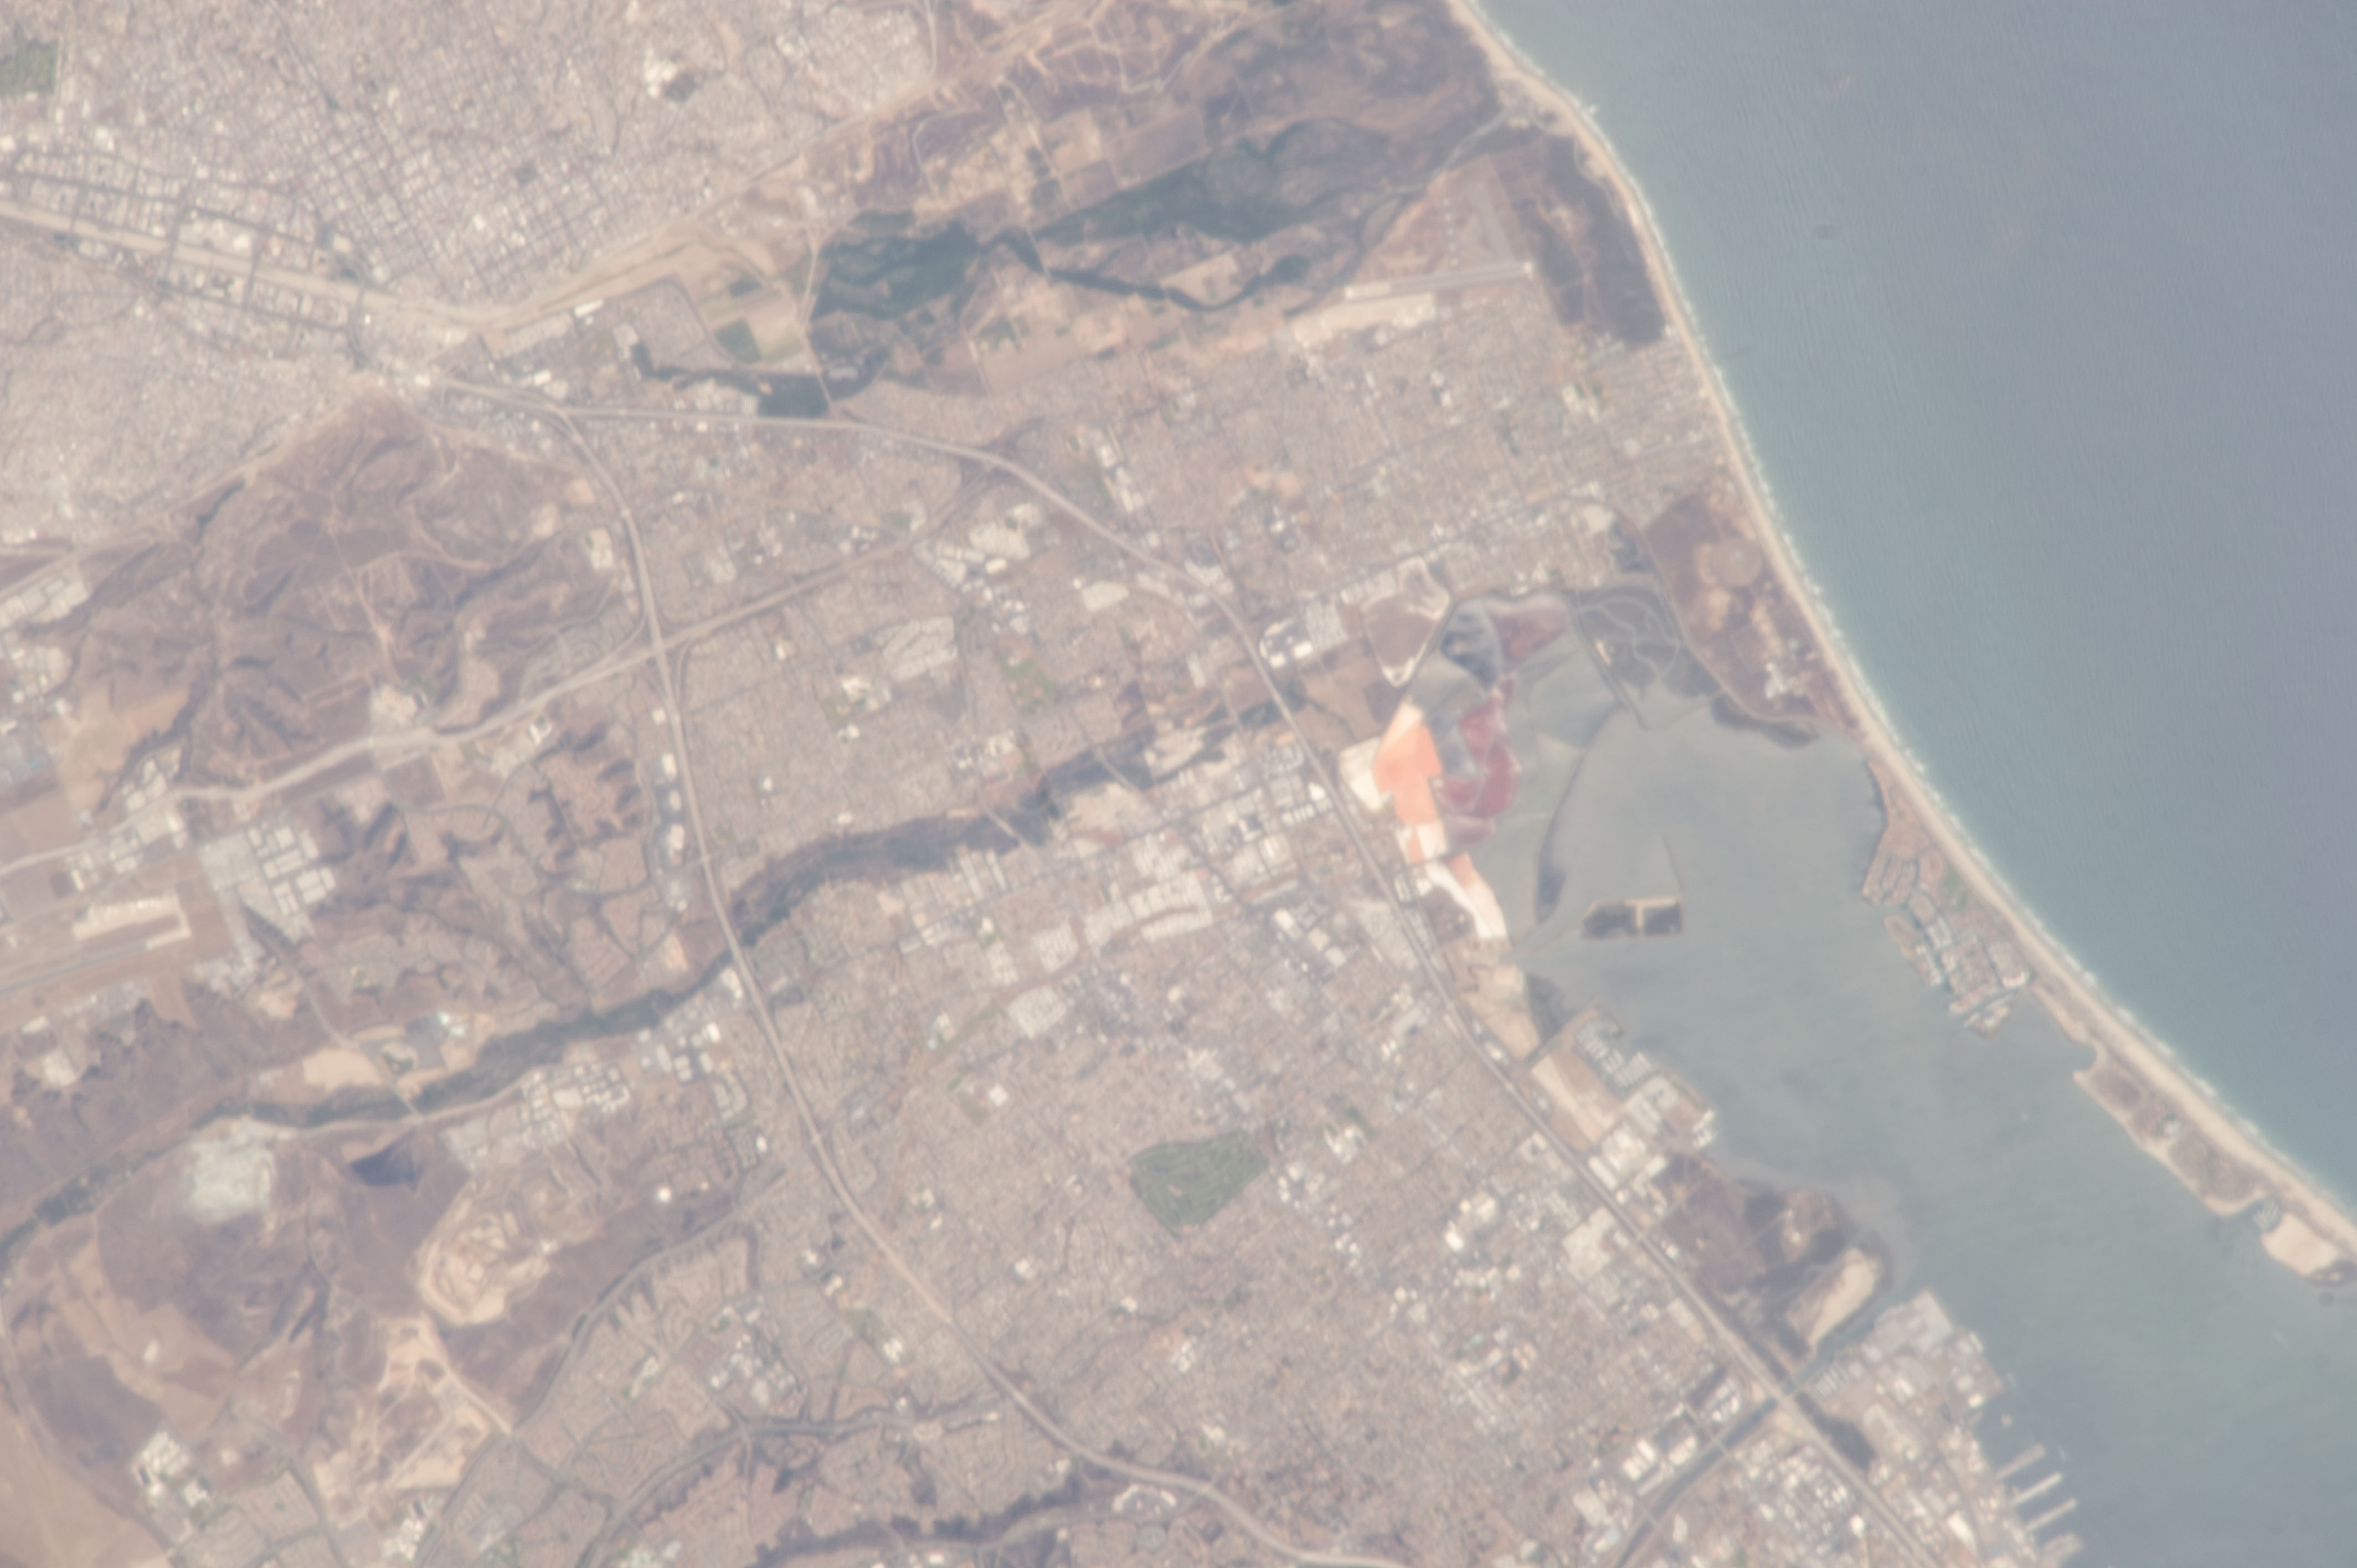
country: USA-CALIFORNIA
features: CHULA VISTA, TIJUANA, SAN DIEGO BAY
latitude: 32.6
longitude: -117.1
